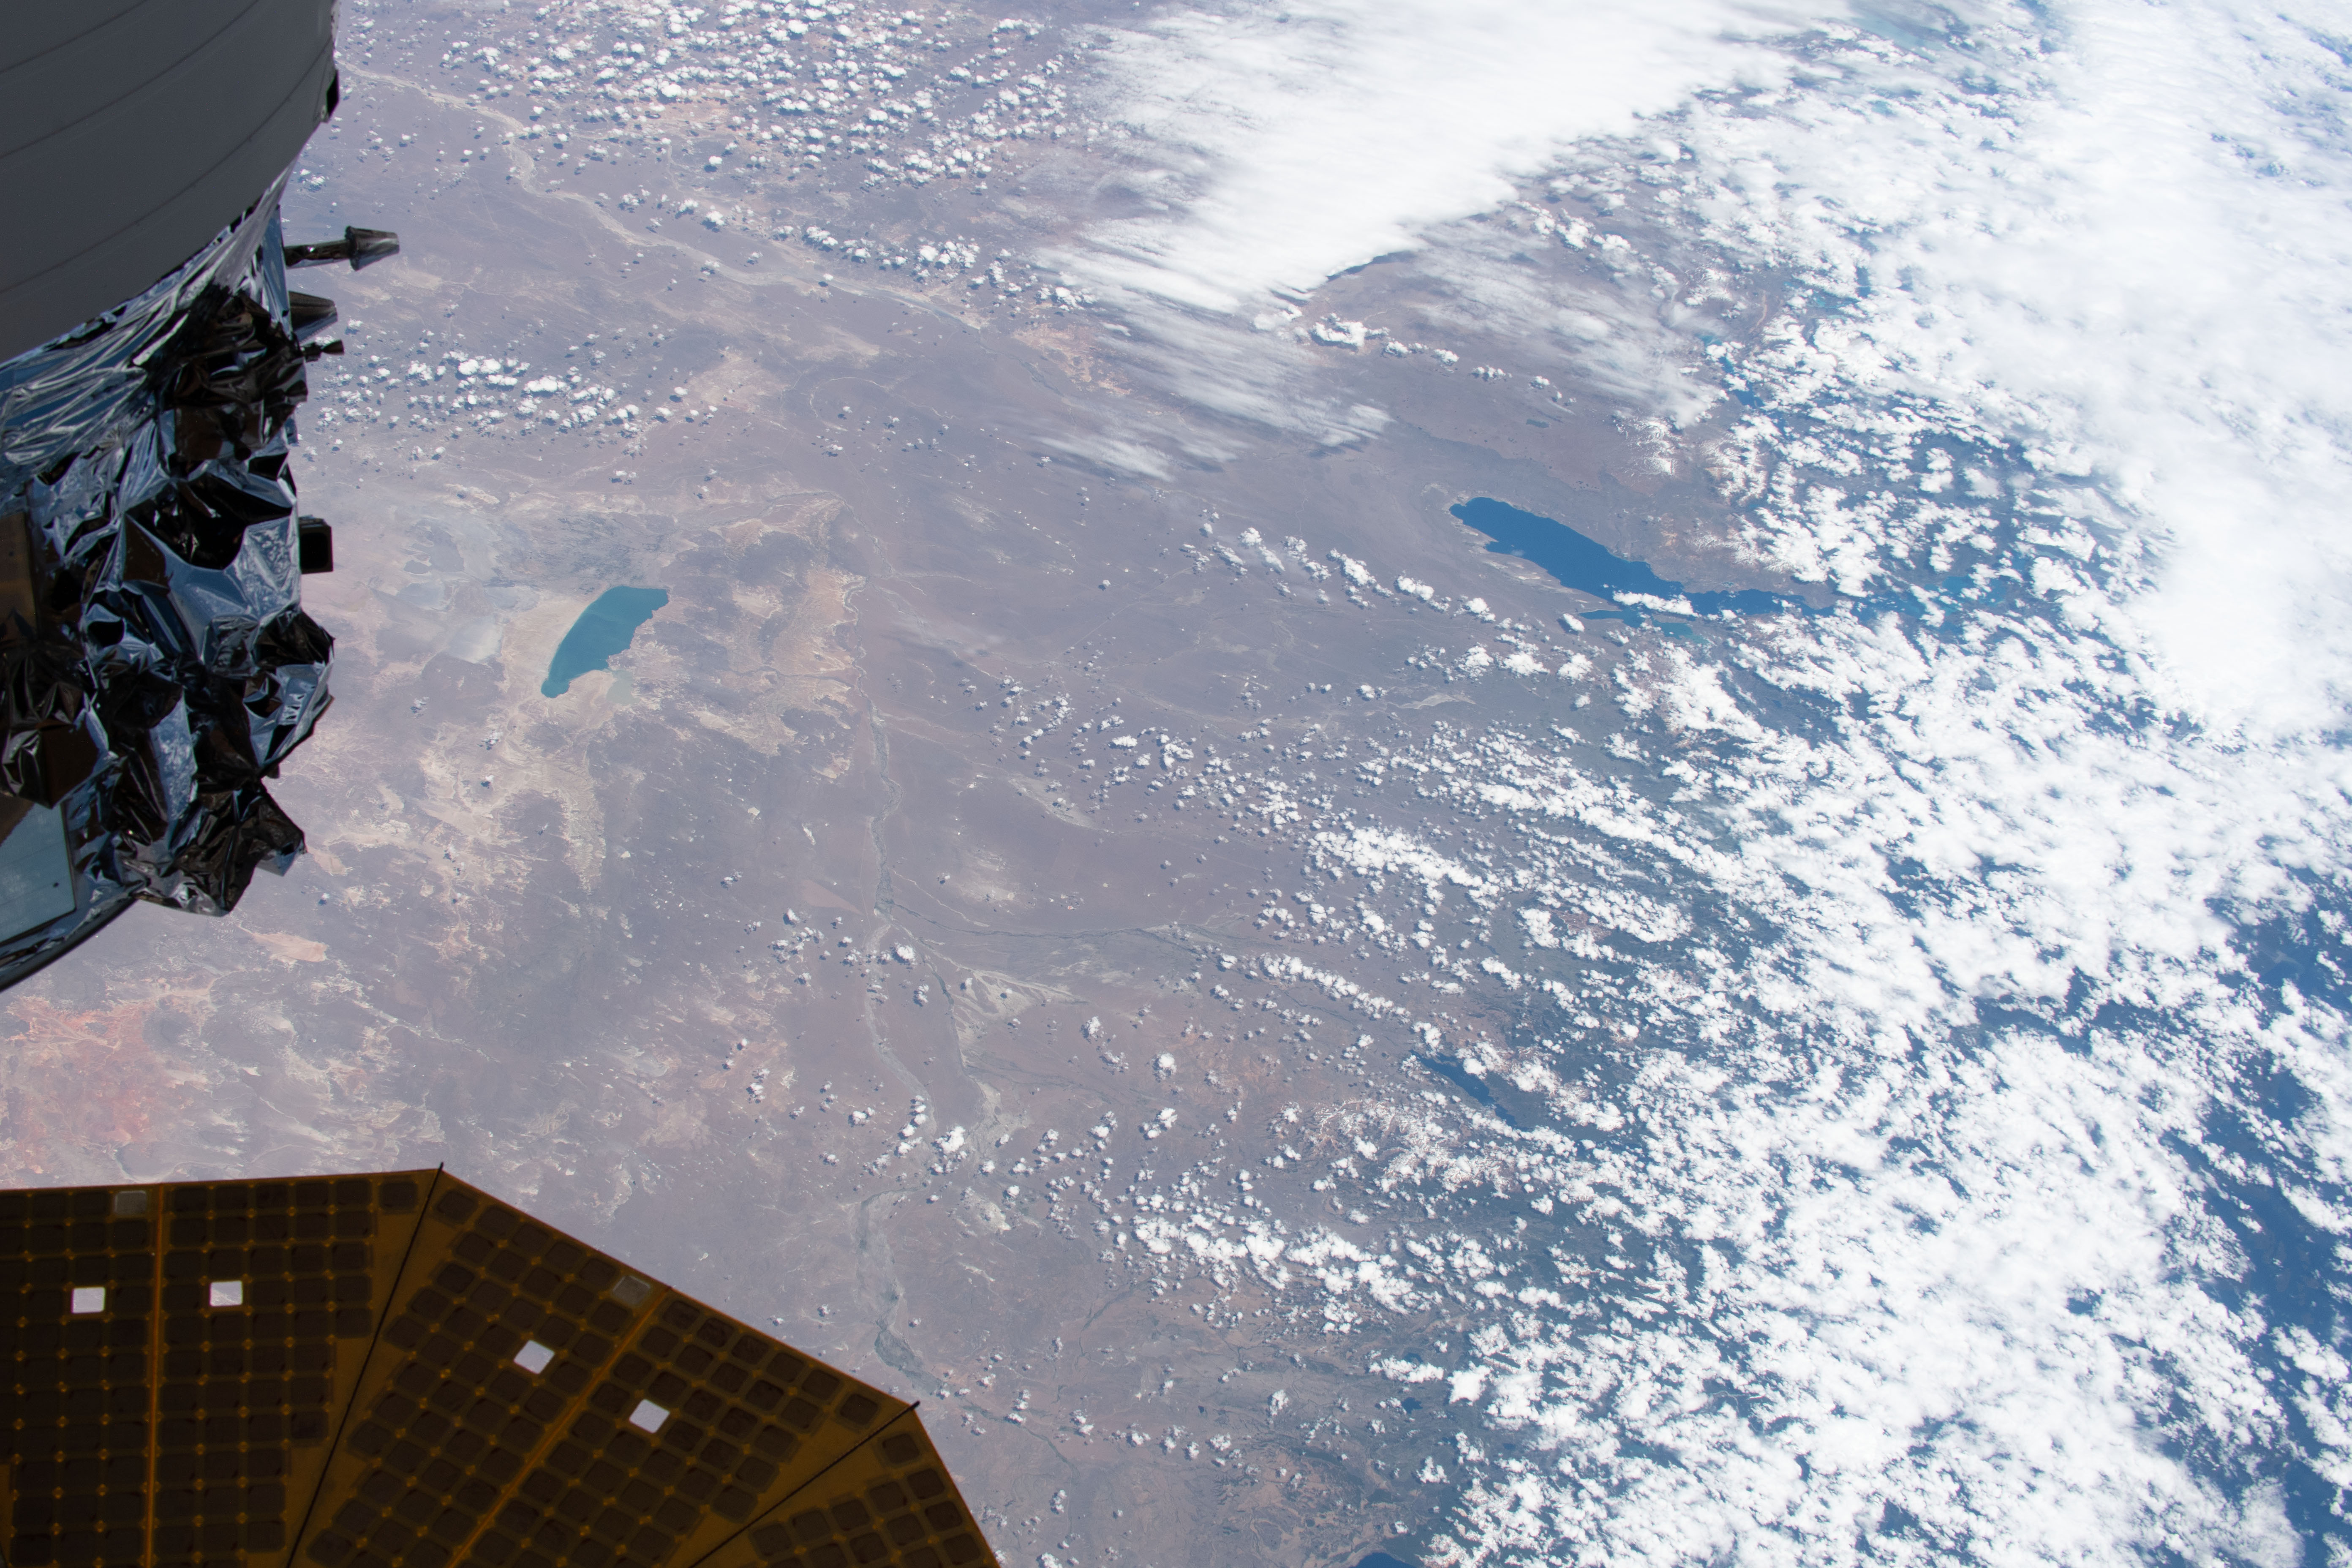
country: ARGENTINA
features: LAGO MUSTERS, LAKE GENERAL CARRERA/BUENOS AIRES
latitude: -46.0
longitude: -71.0
